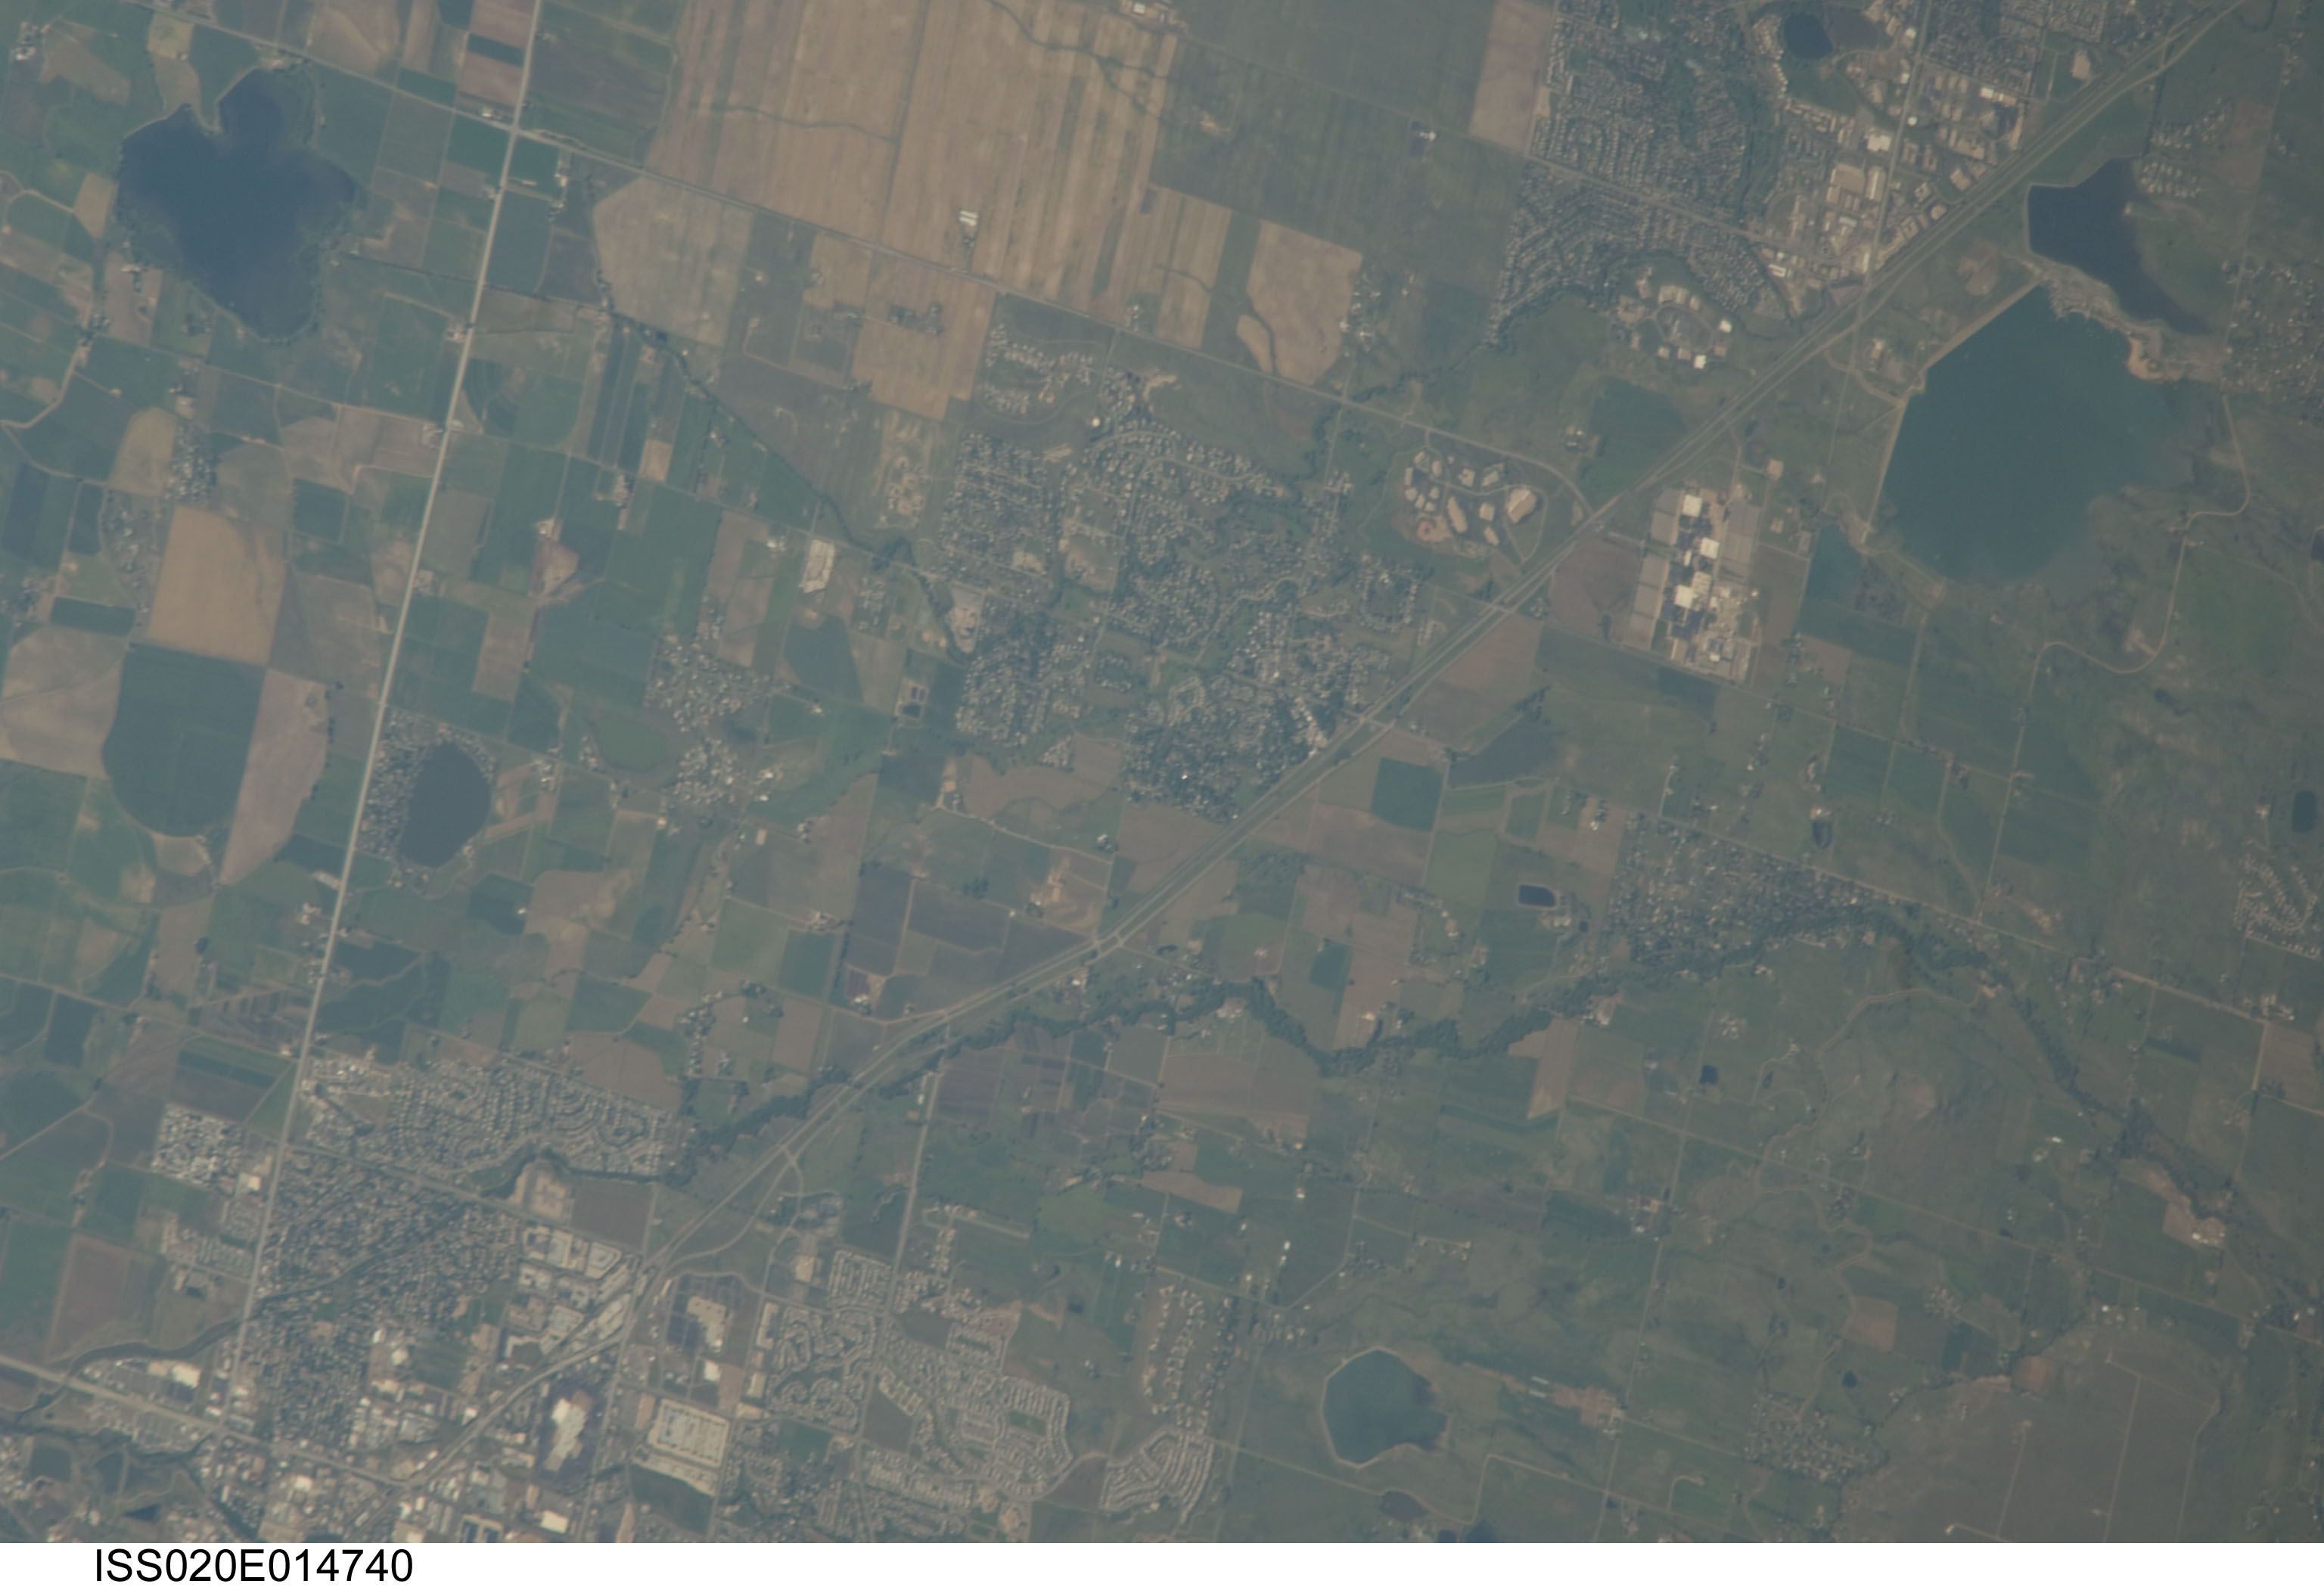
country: USA-COLORADO
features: LAGERMAN RESERVOIR,SIX MILE RESERVOIR,BOULDER RESERVOIR,LONGMONT CO,NIWOT CO,DODD LAKE,COOT LAKE,GAYNOR LAKE,HAYSTACK MOUNTAIN
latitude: 40.1
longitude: -105.2
